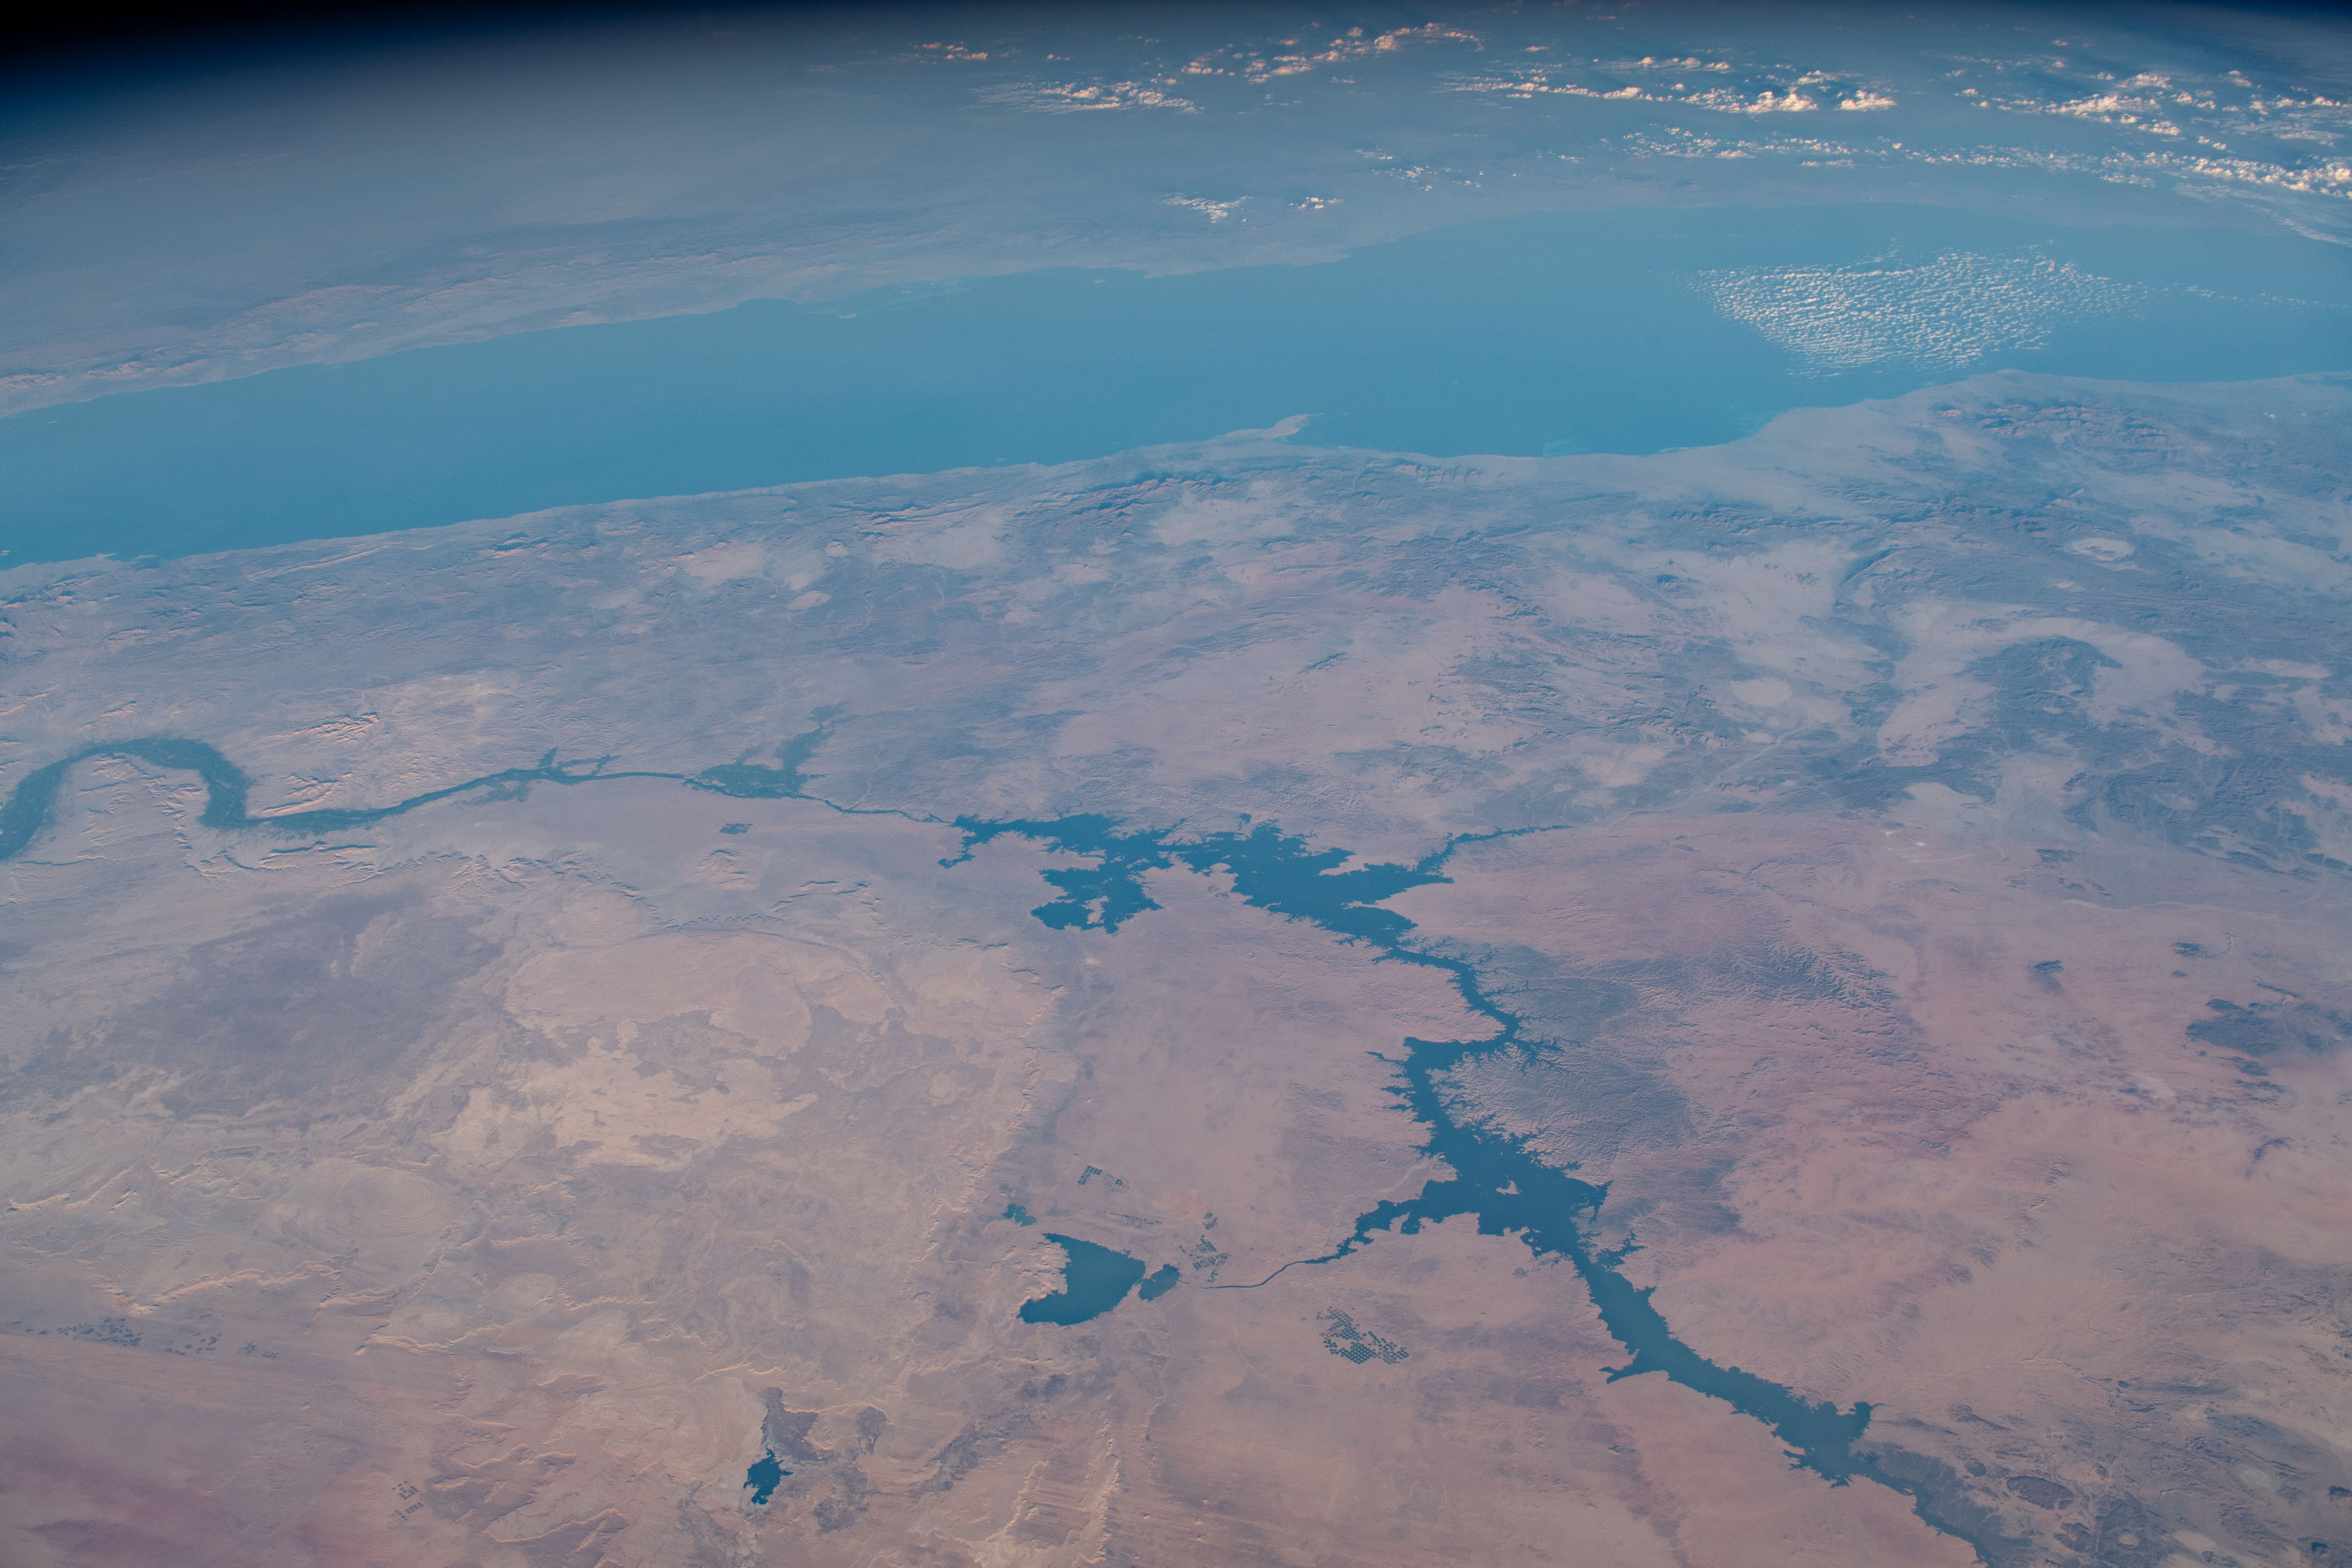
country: EGYPT
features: LAKE NASEER, ASWAN LAKE, NILE RIVER, RED SEA
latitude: 23.5
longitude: 33.0
